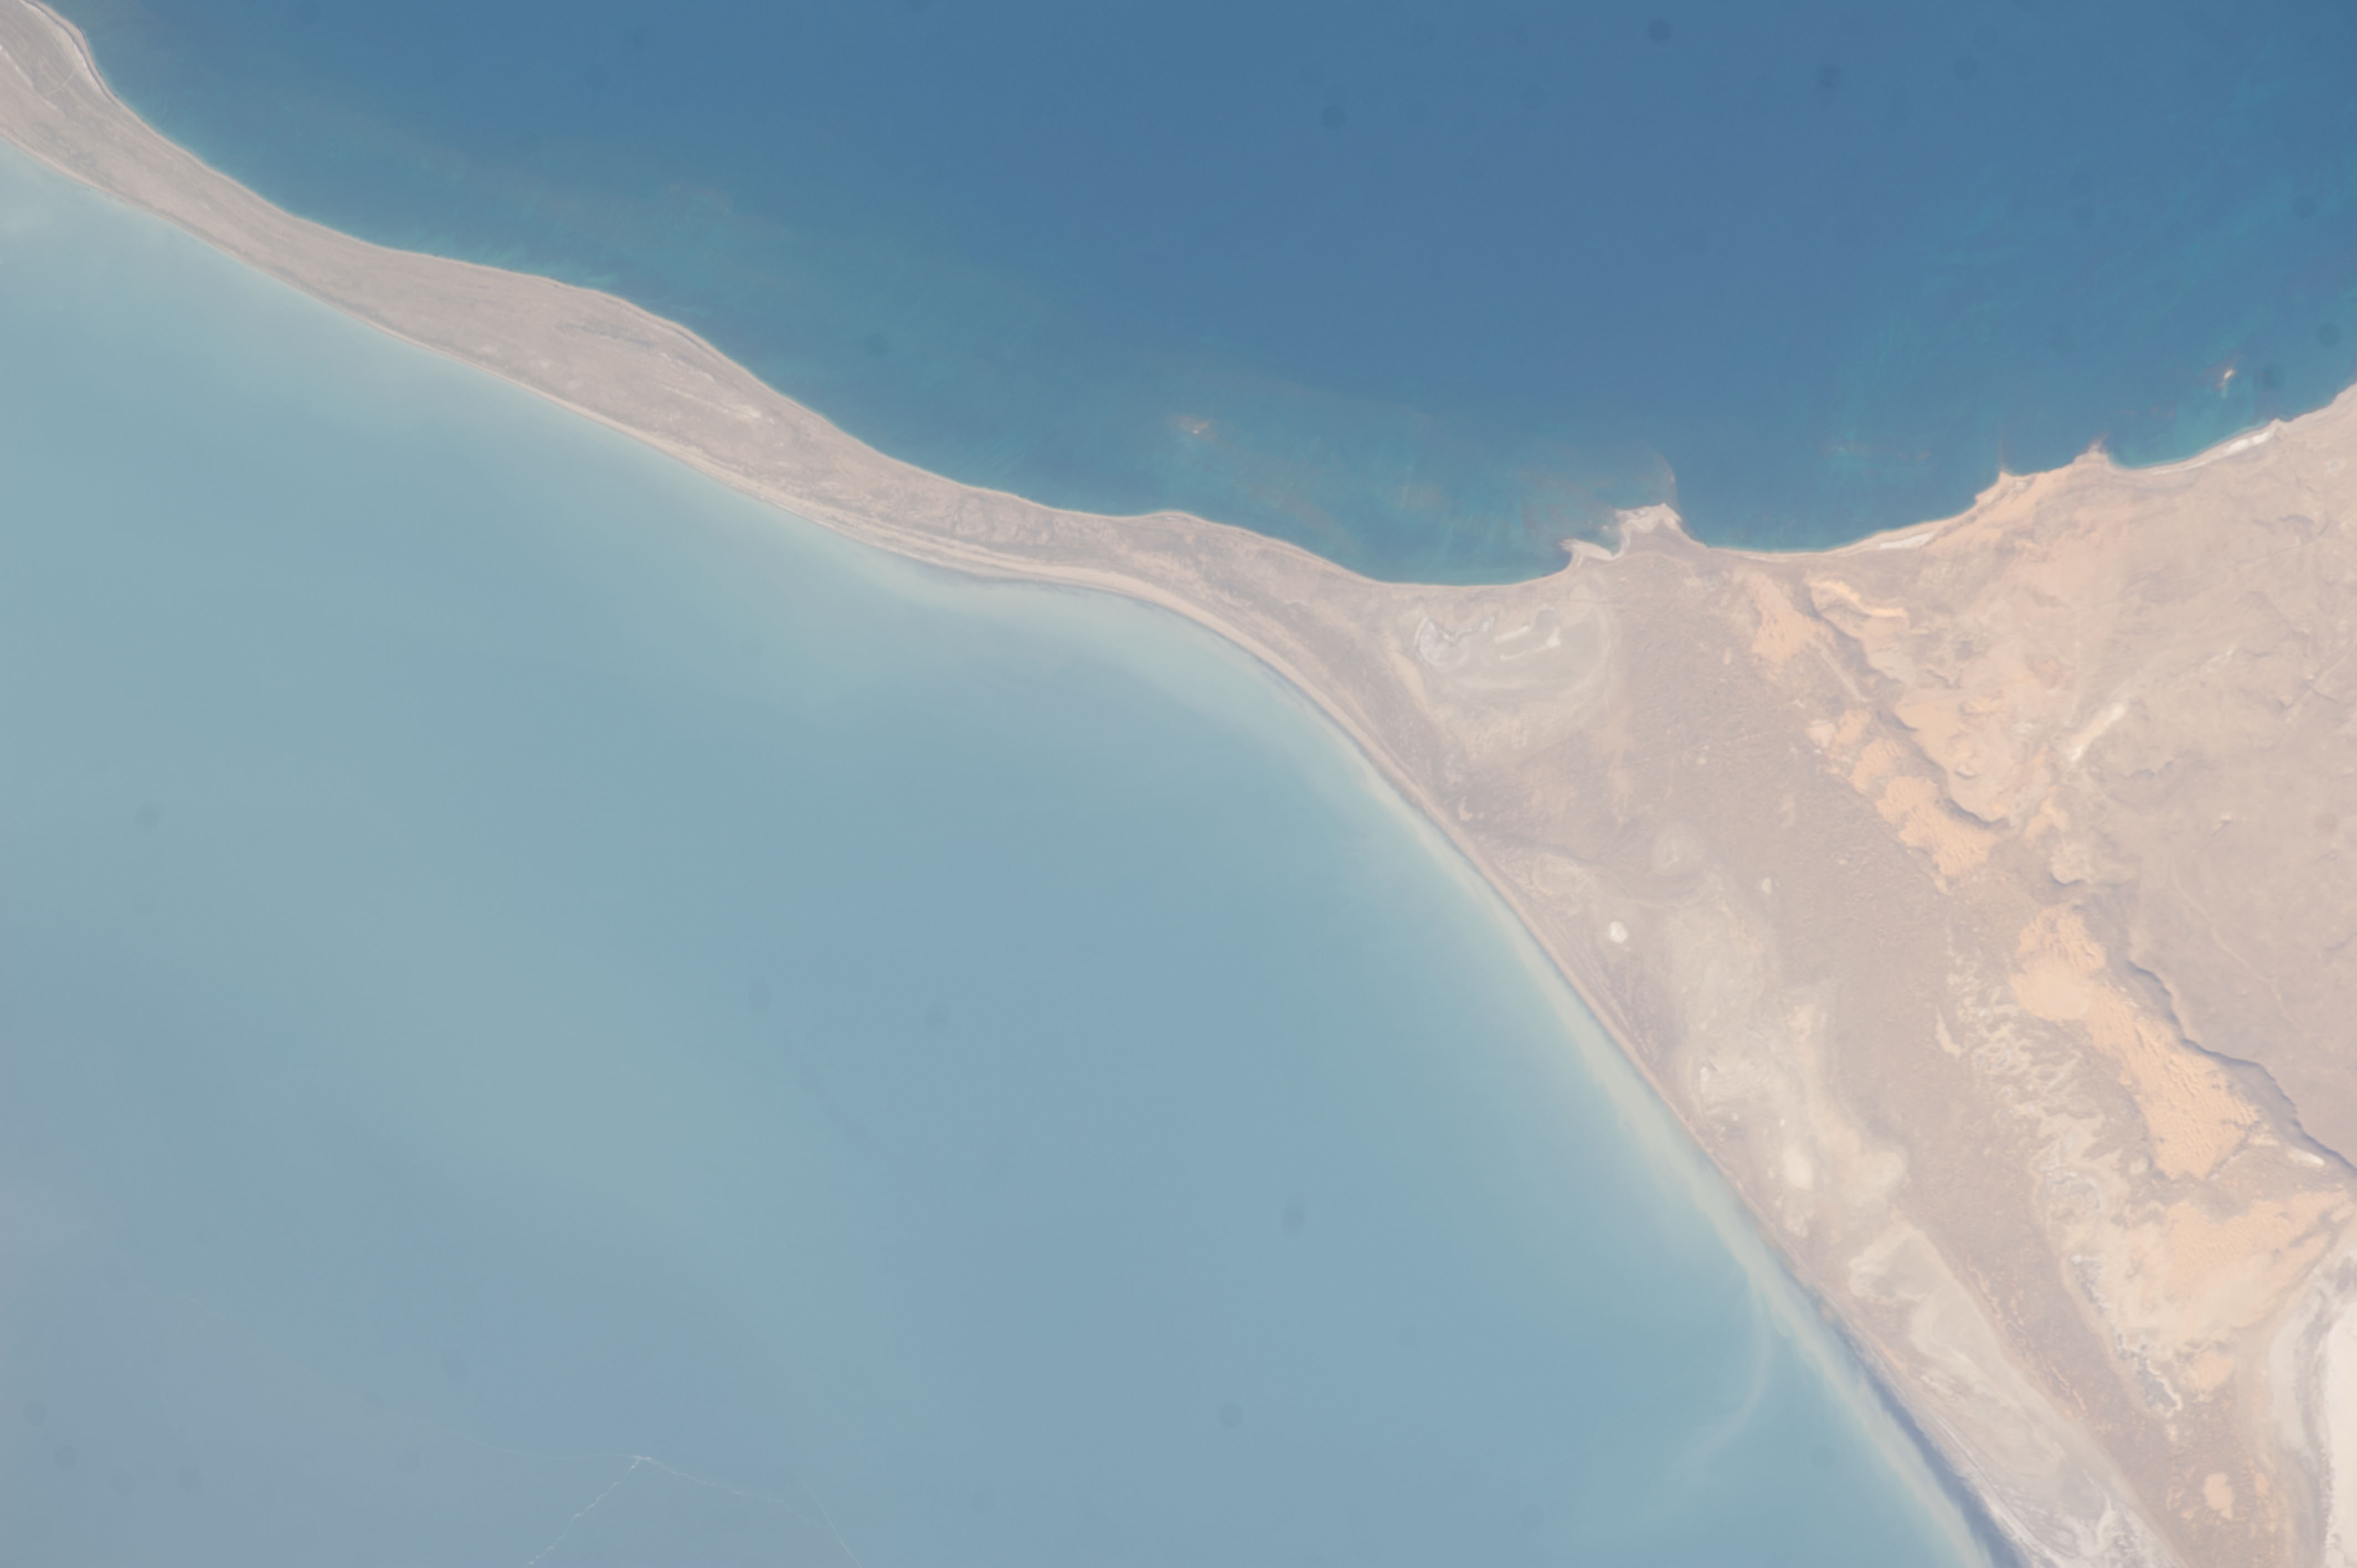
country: TURKMENISTAN
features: KARA BOGAZ GOL LAGOON, GARABOGAZ CITY, CASPIAN SEA, COASTLINE
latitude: 41.4
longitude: 52.8
